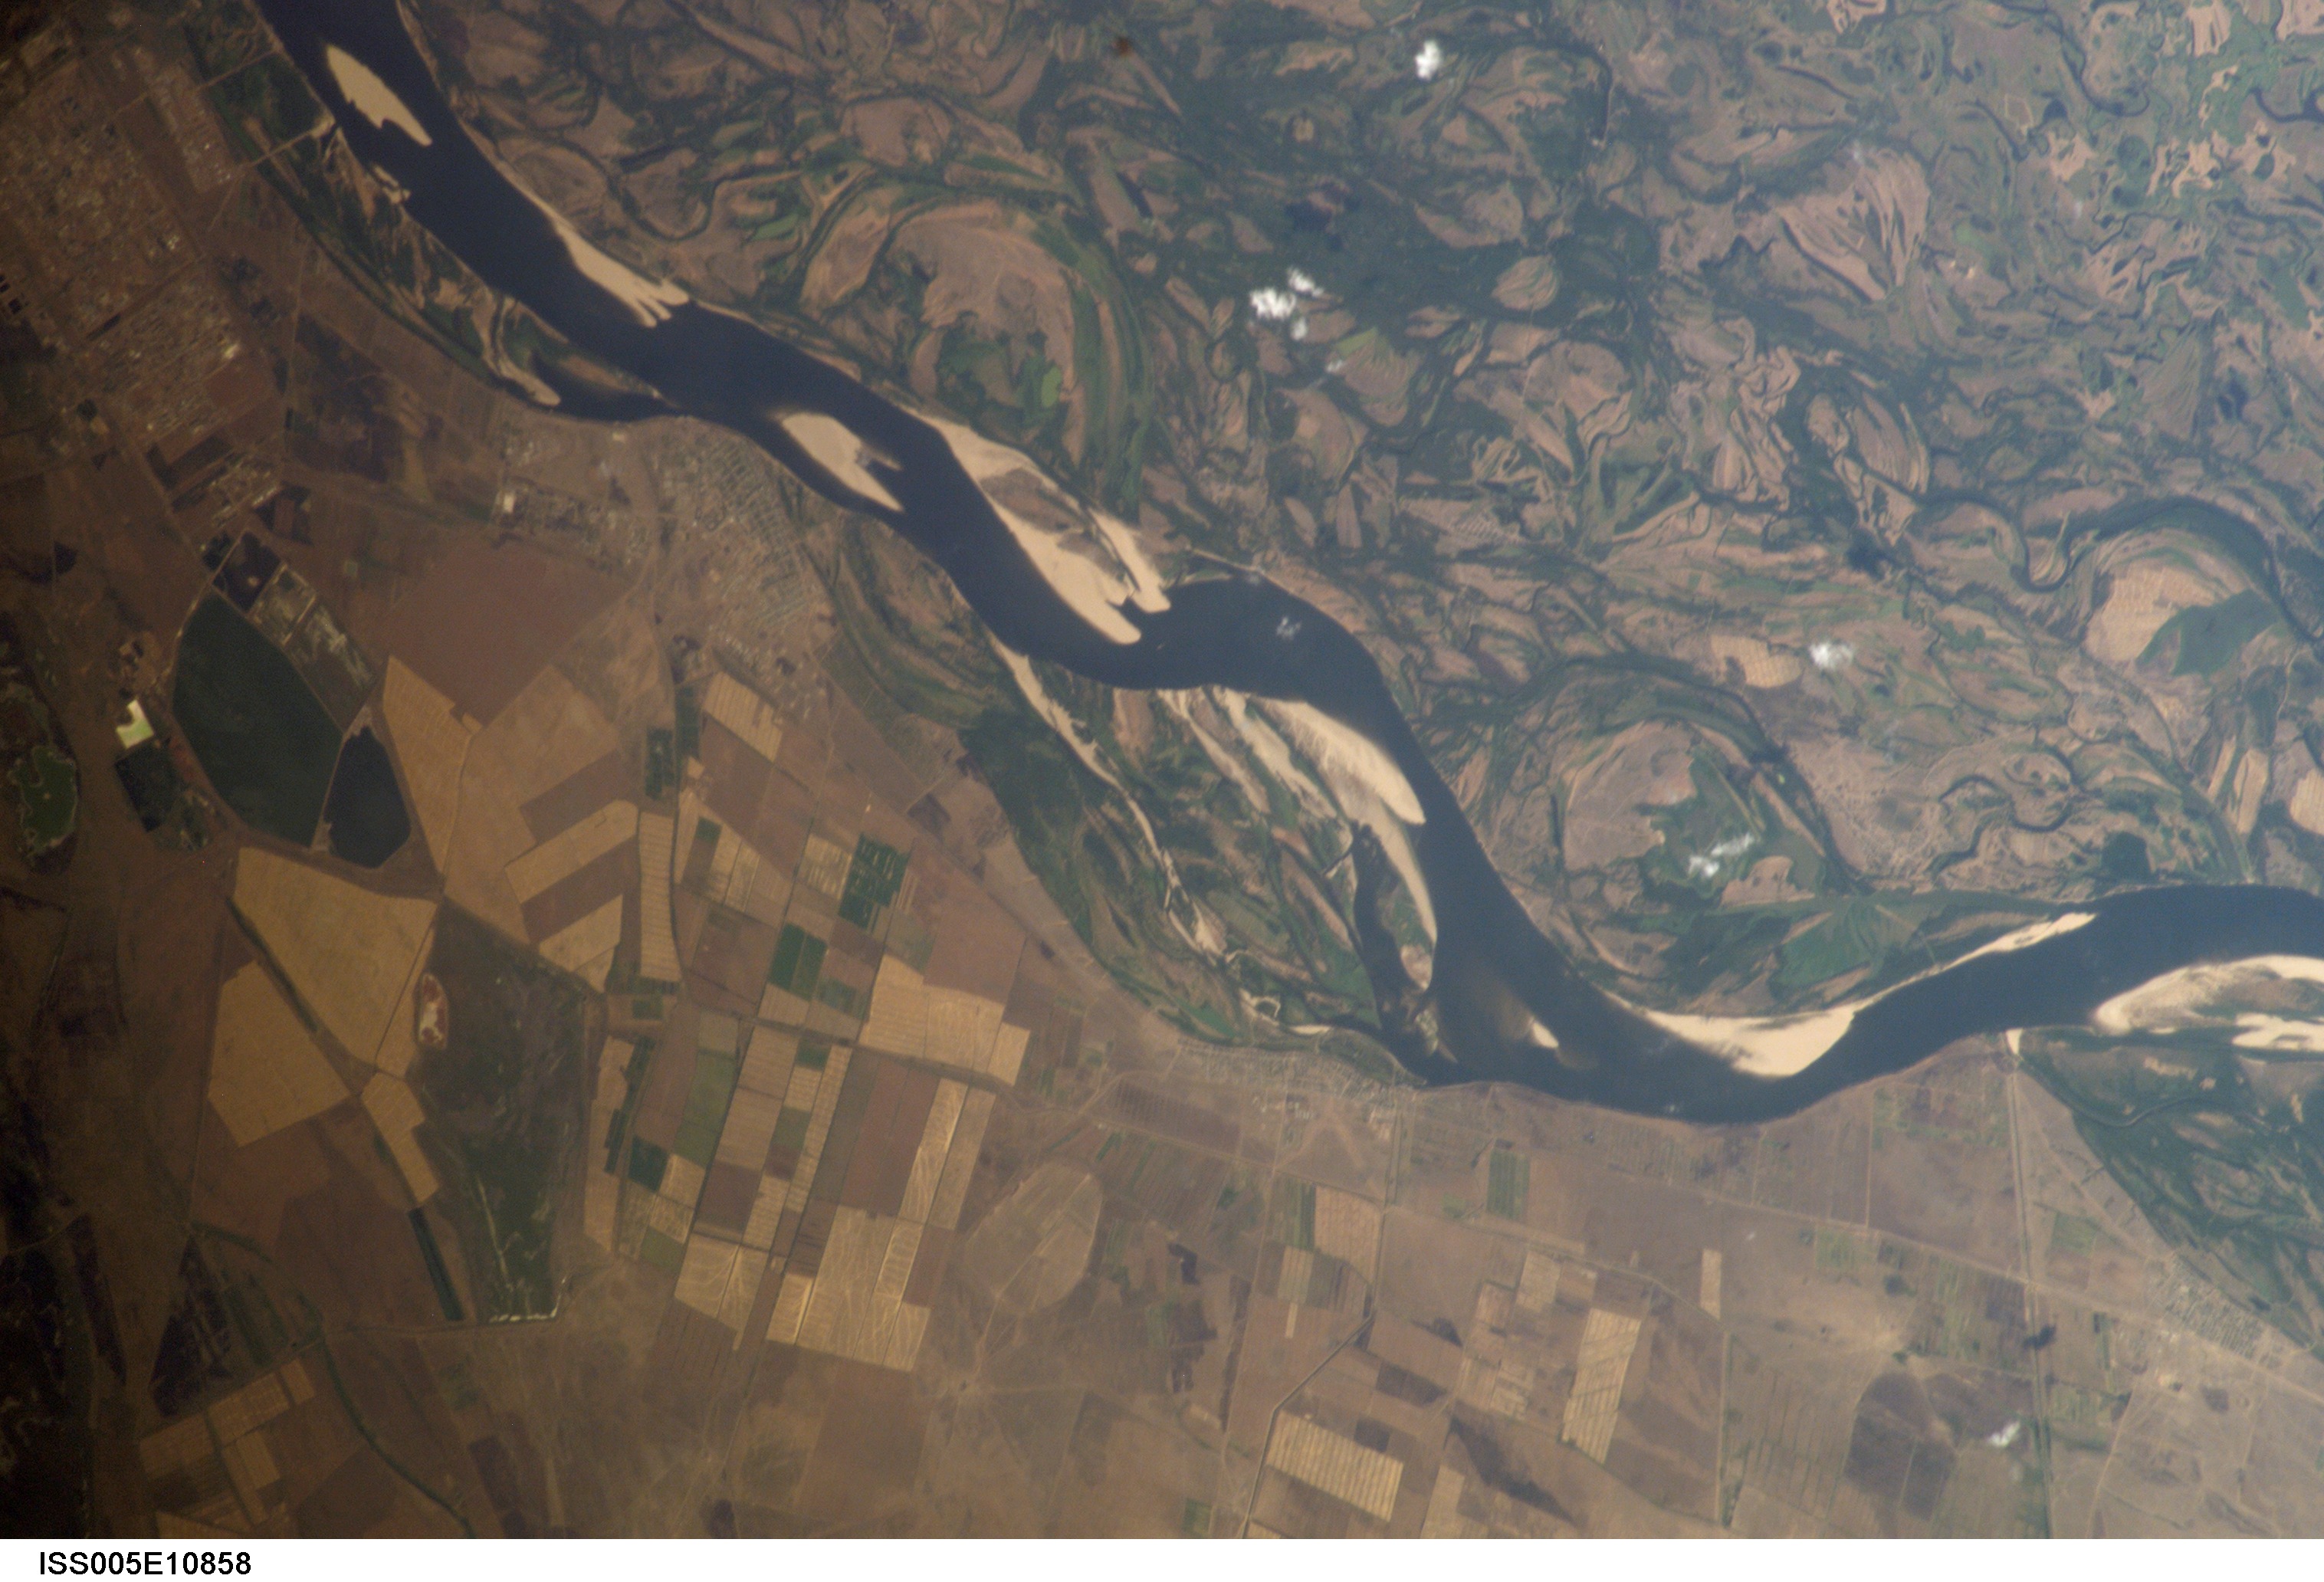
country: RUSSIAN FEDERATION
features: VOLGA RIVER
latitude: 48.5
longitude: 45.0
